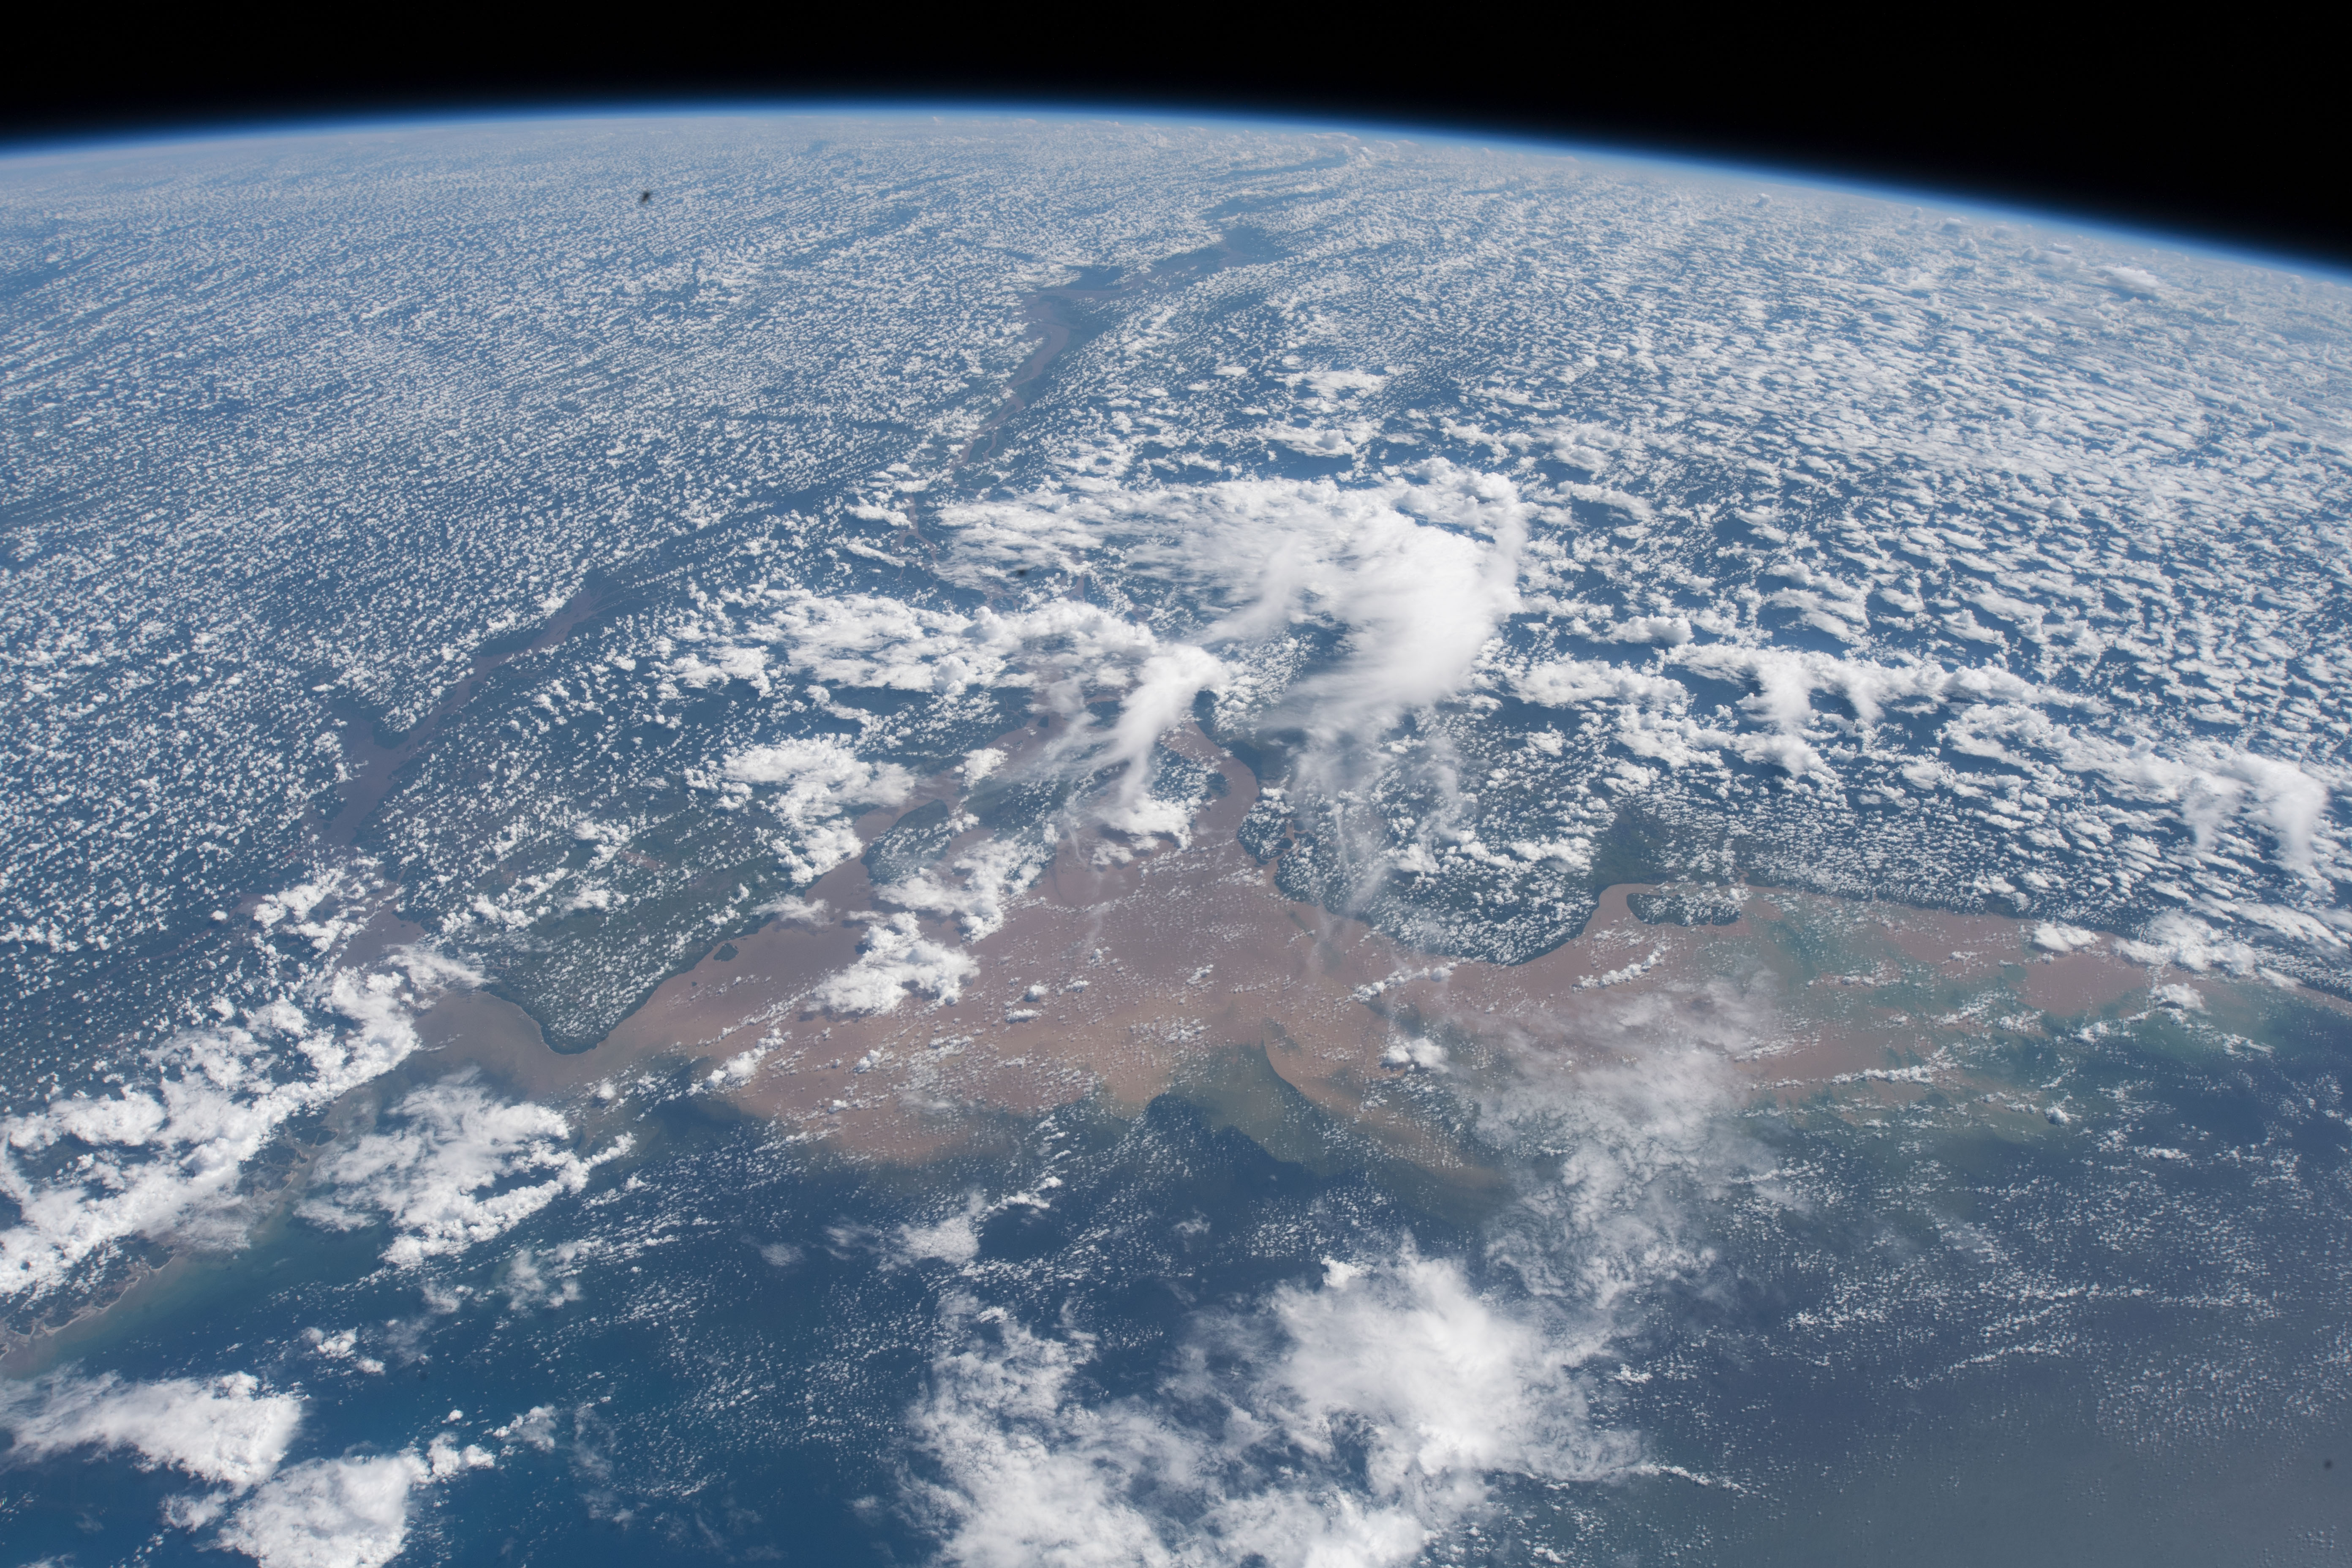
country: BRAZIL
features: PERIGOSO CANAL, AMAZONAS RIVER, RAINFOREST, ATLANTIC OCEAN, EARTH LIMB
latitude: 0.4
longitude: -50.4
